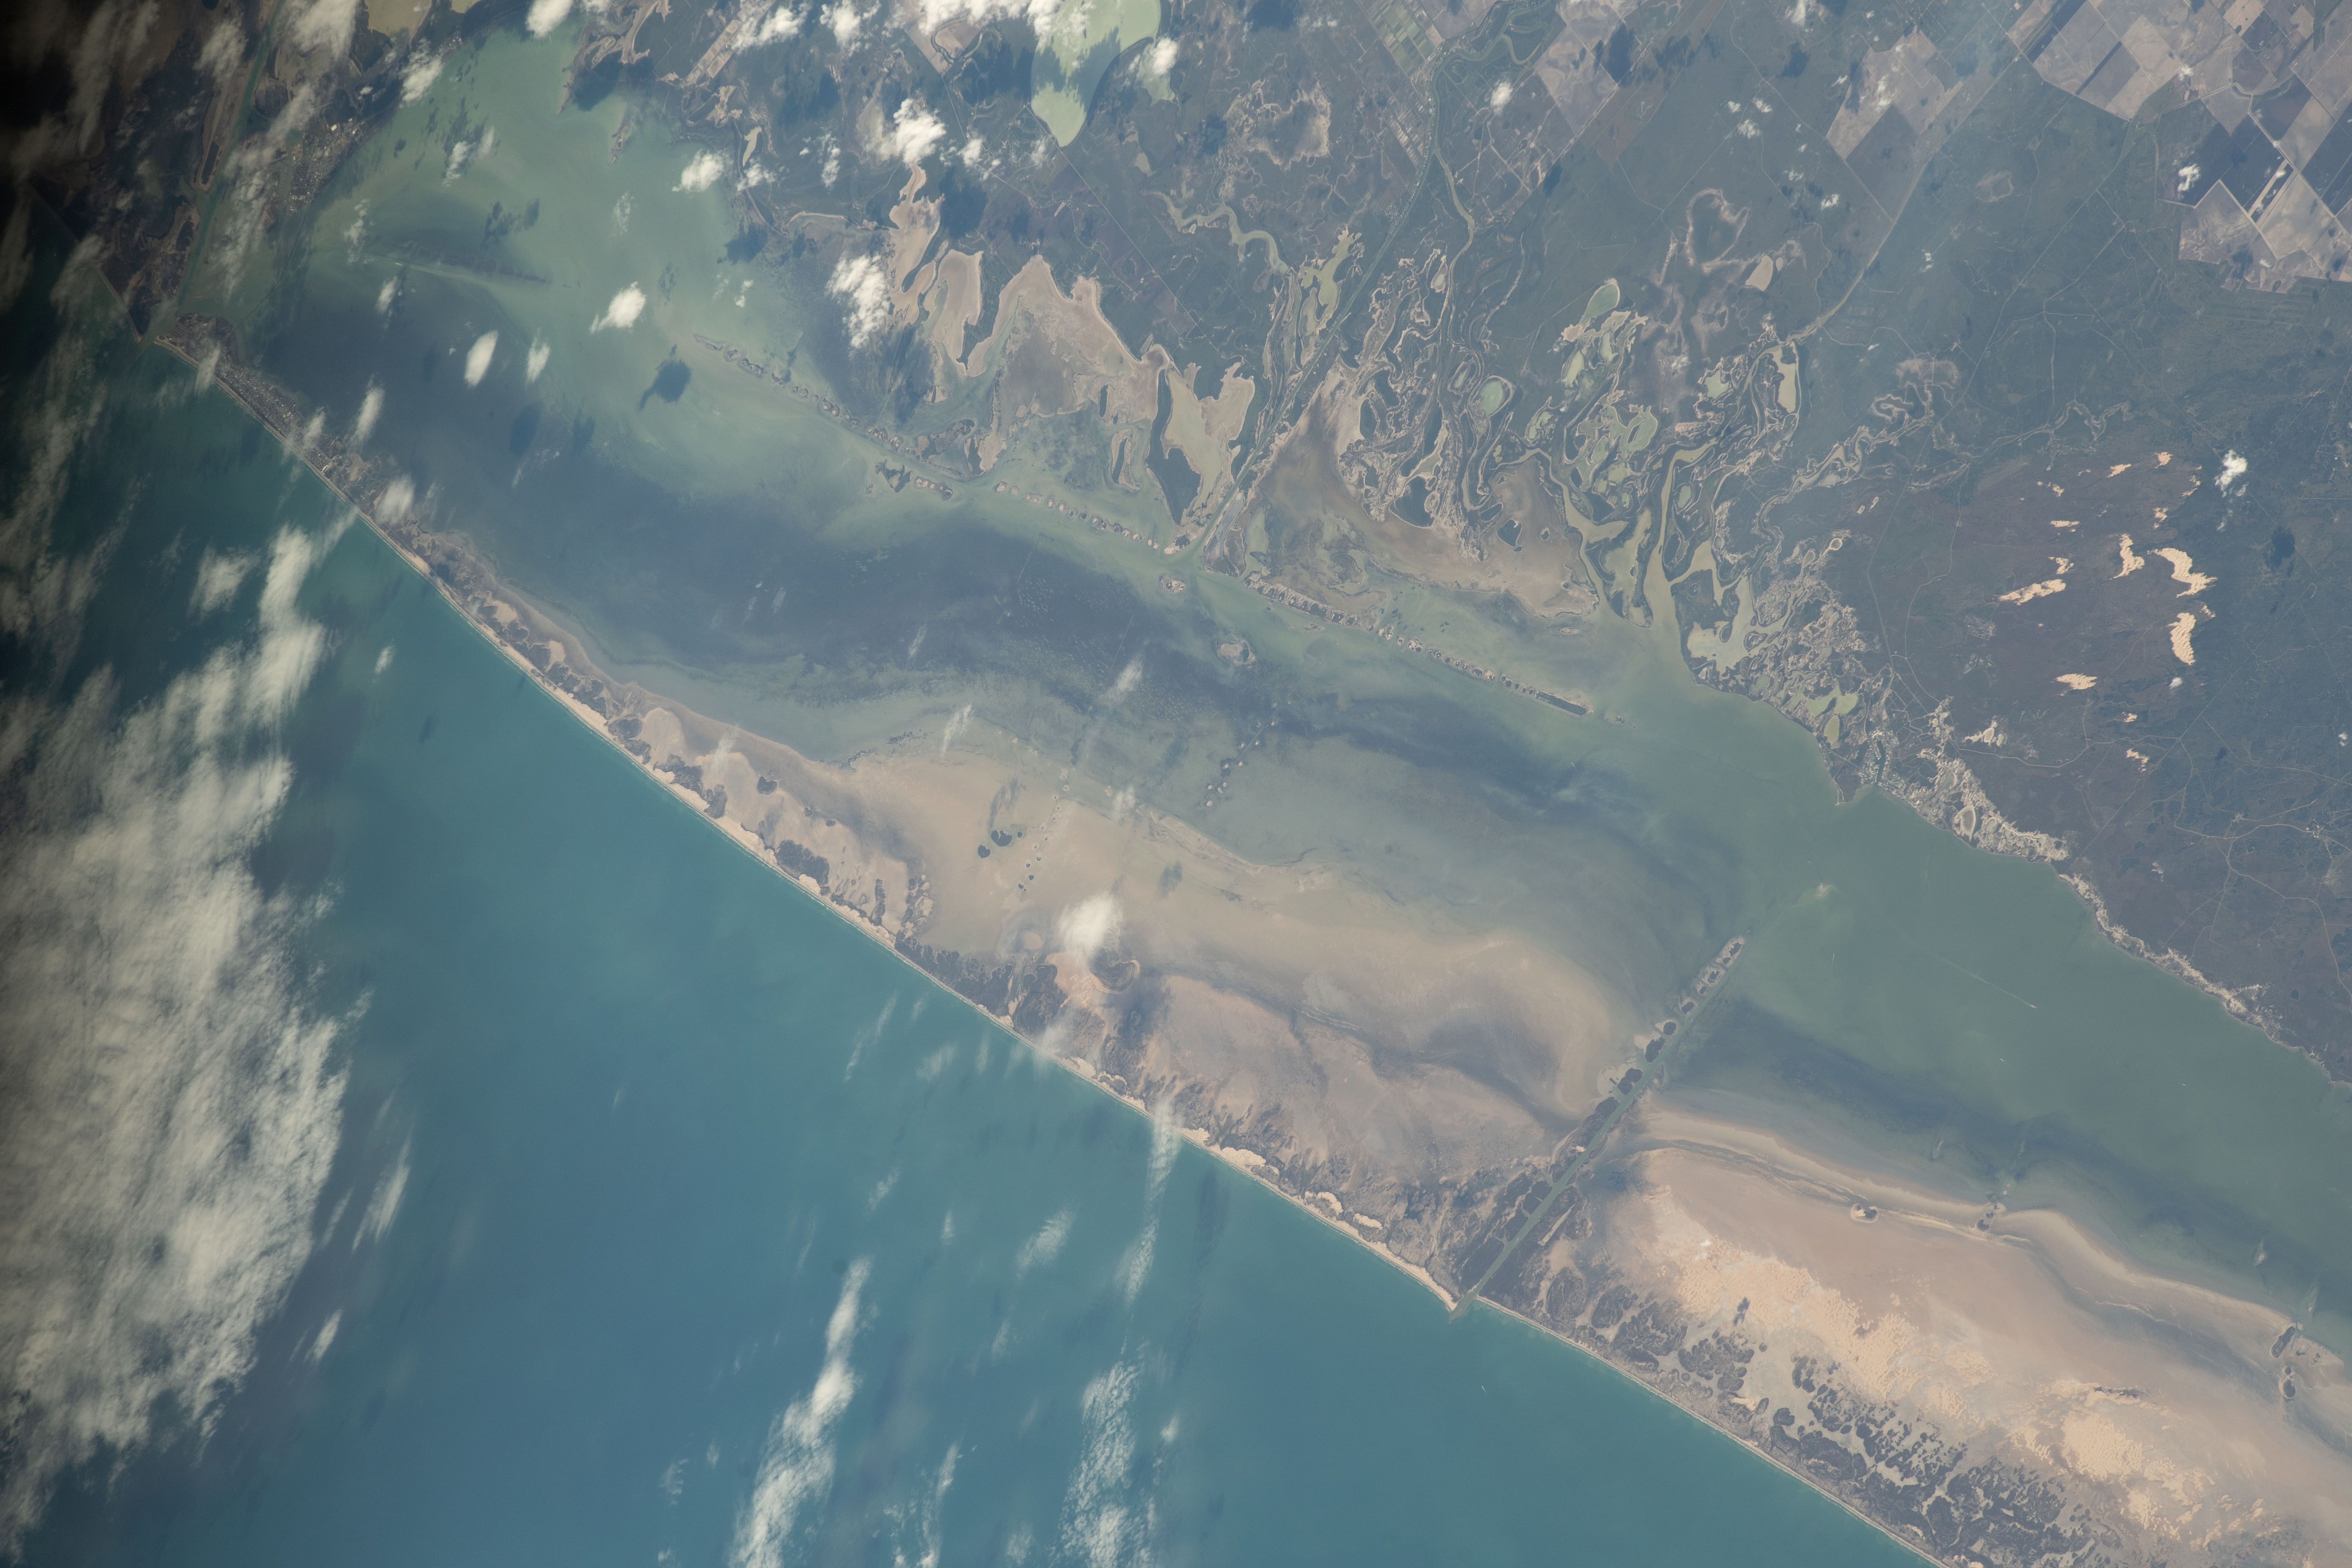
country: USA-TEXAS
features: LAGUNA MADRE, PORT MANSFIELD, SOUTH PADRE ISLAND
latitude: 26.4
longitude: -97.3
